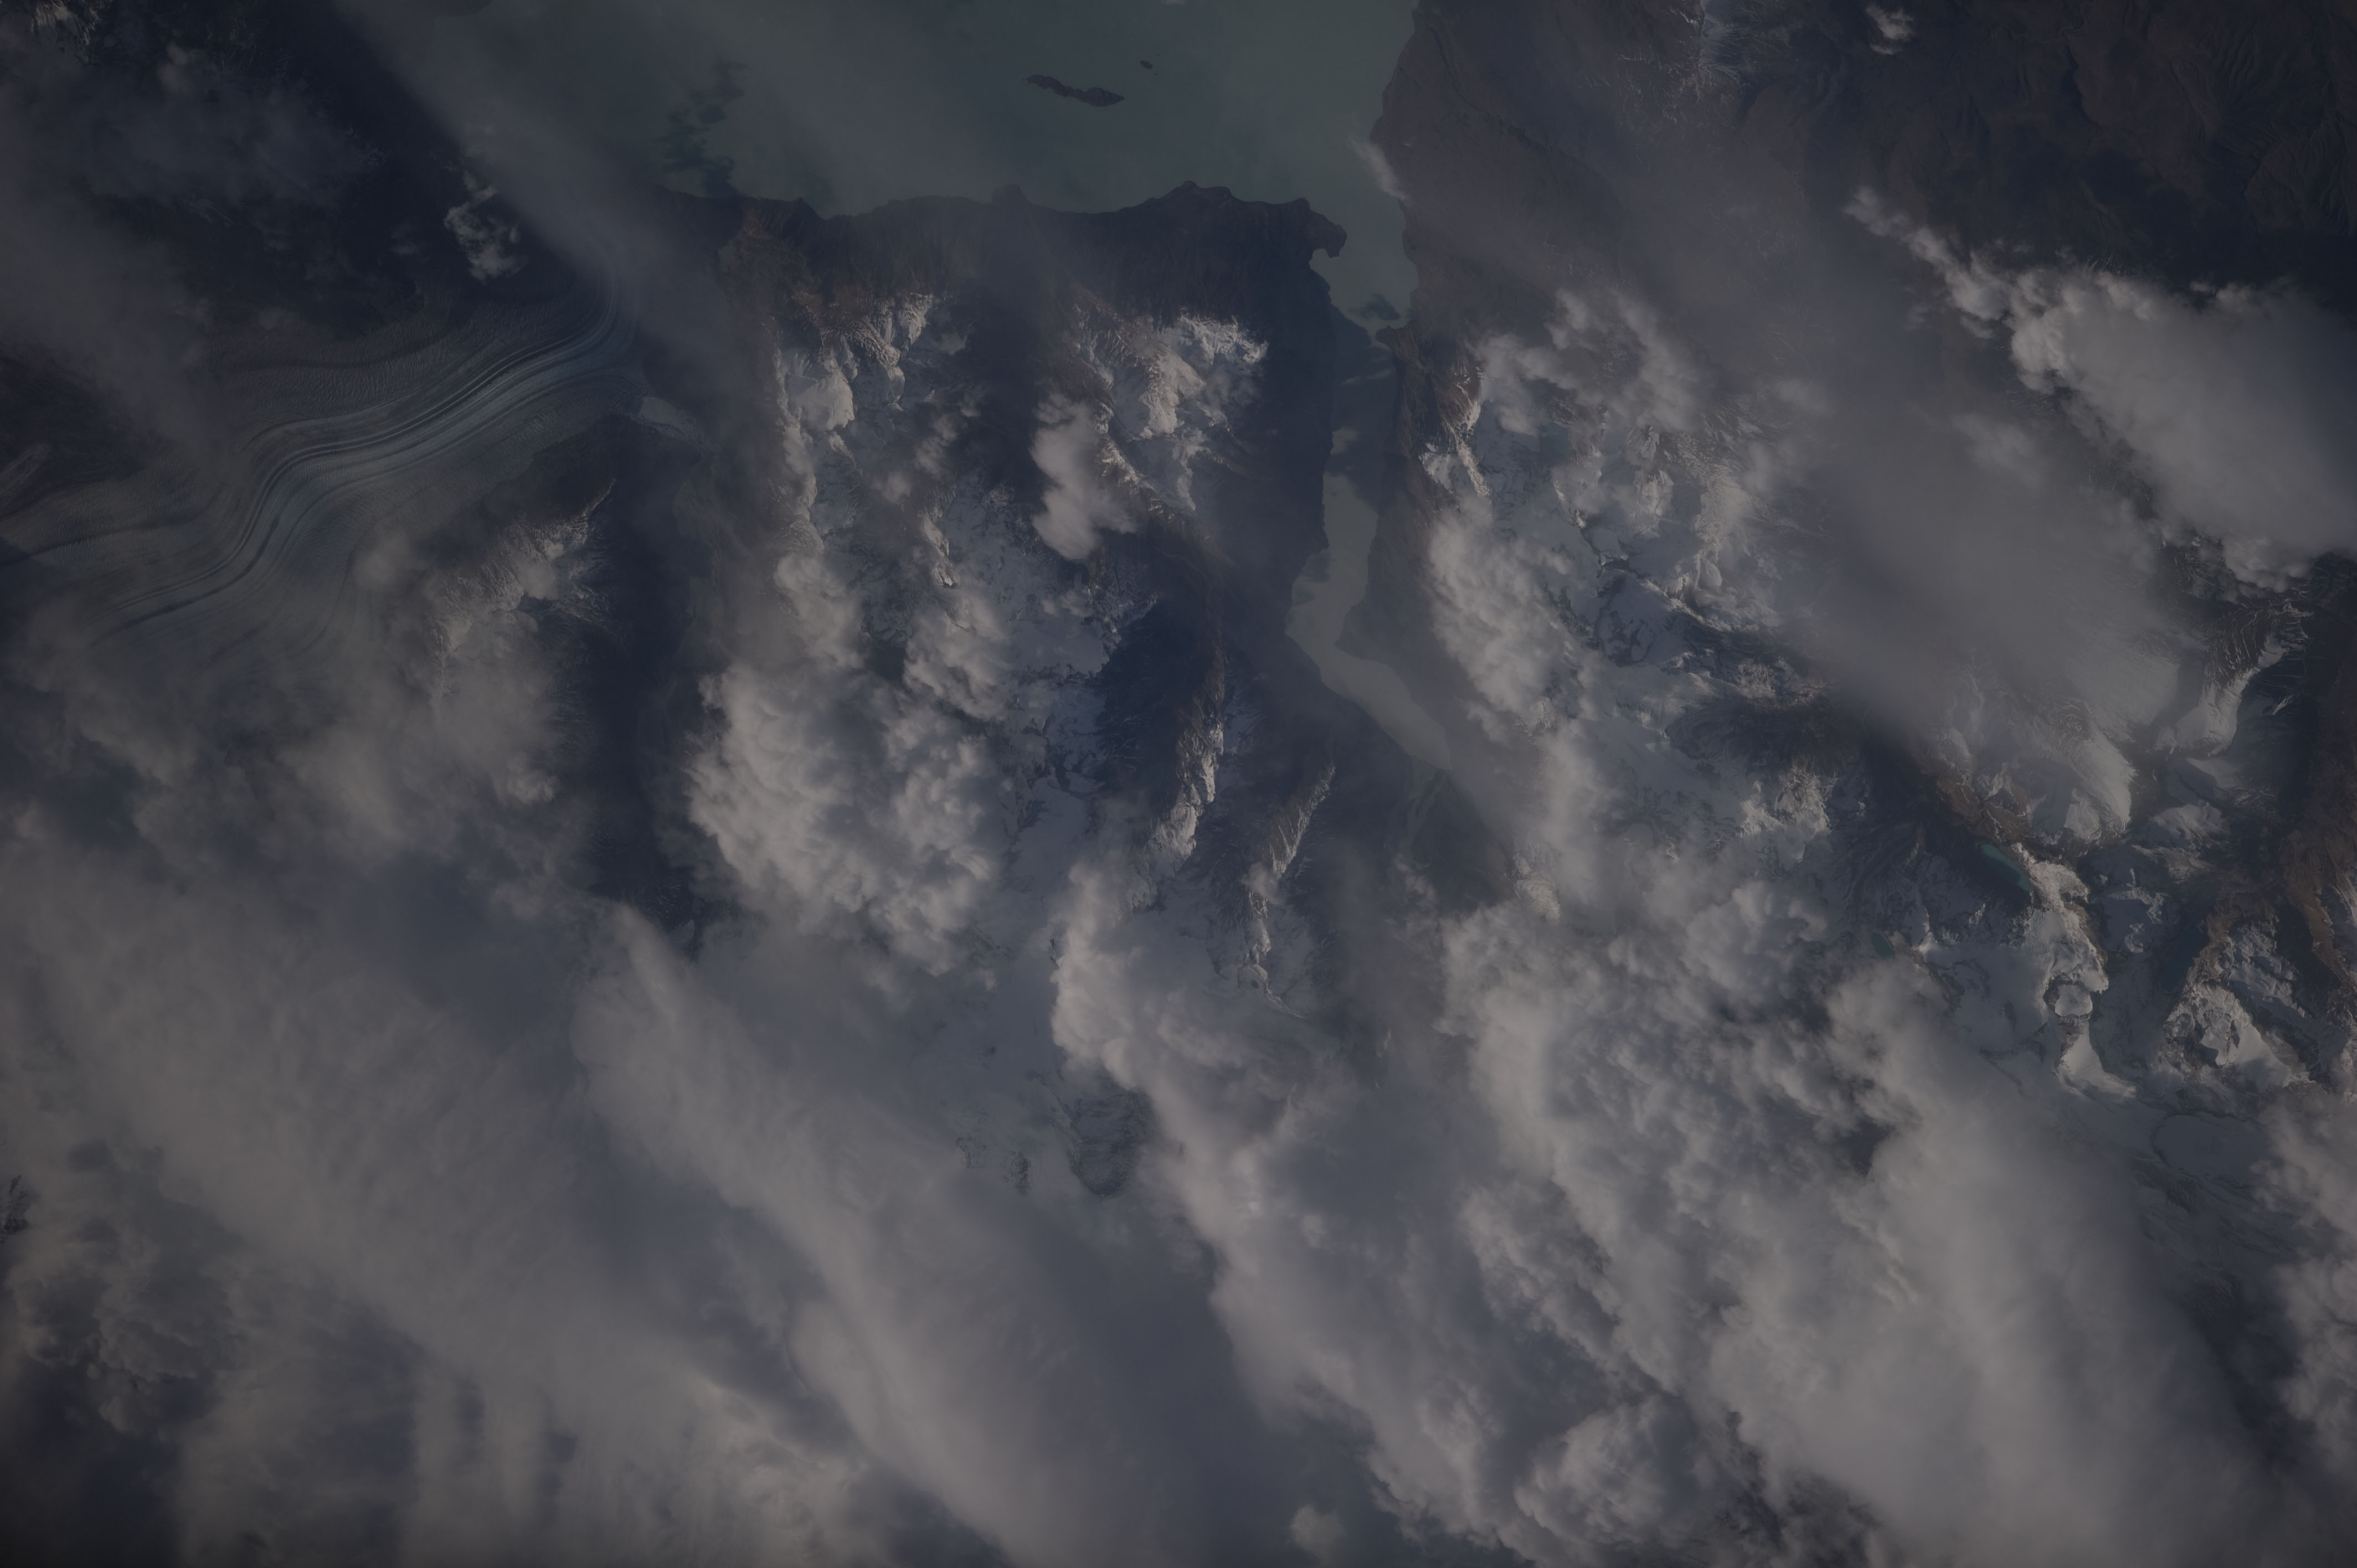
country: ARGENTINA
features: VIEDMA GL., L. VIEDMA
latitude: -49.7
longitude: -73.0
